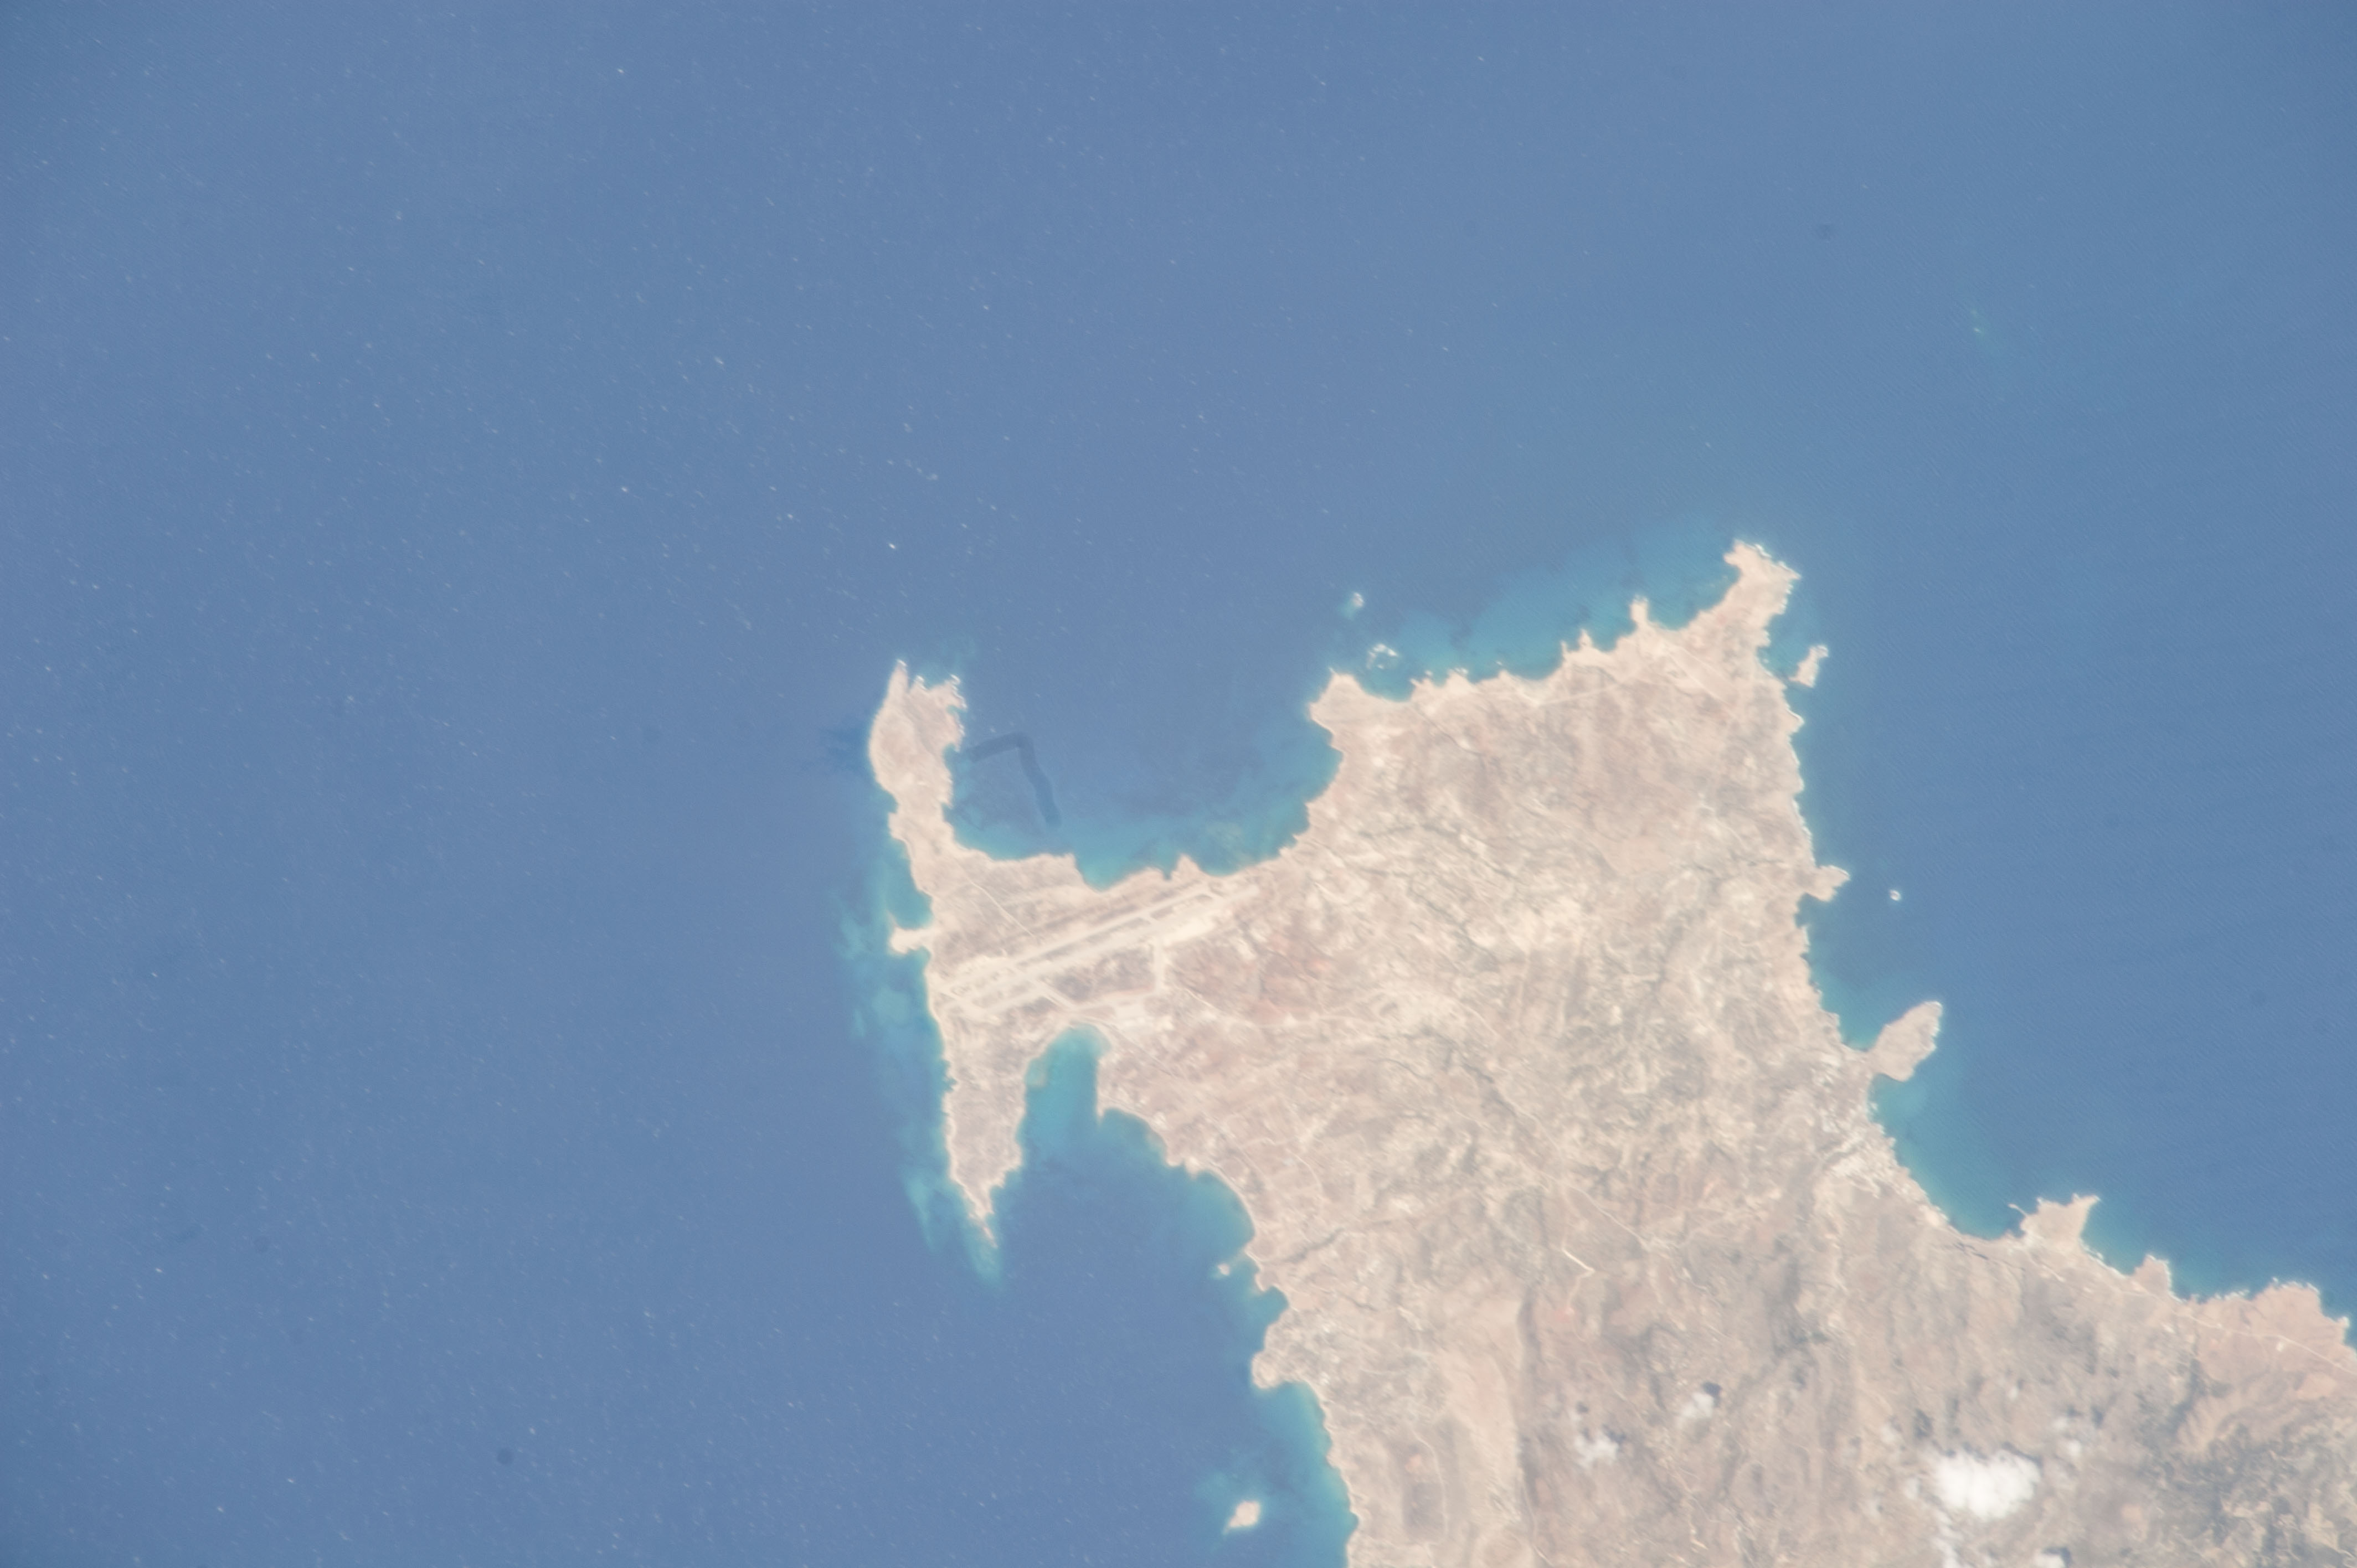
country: GREECE
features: KARPATHOS ISLAND, KARPATHOS ISLAND NATIONAL AIRPORT, AGIOS NIKOLAOS BEACH
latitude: 35.4
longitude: 27.1
